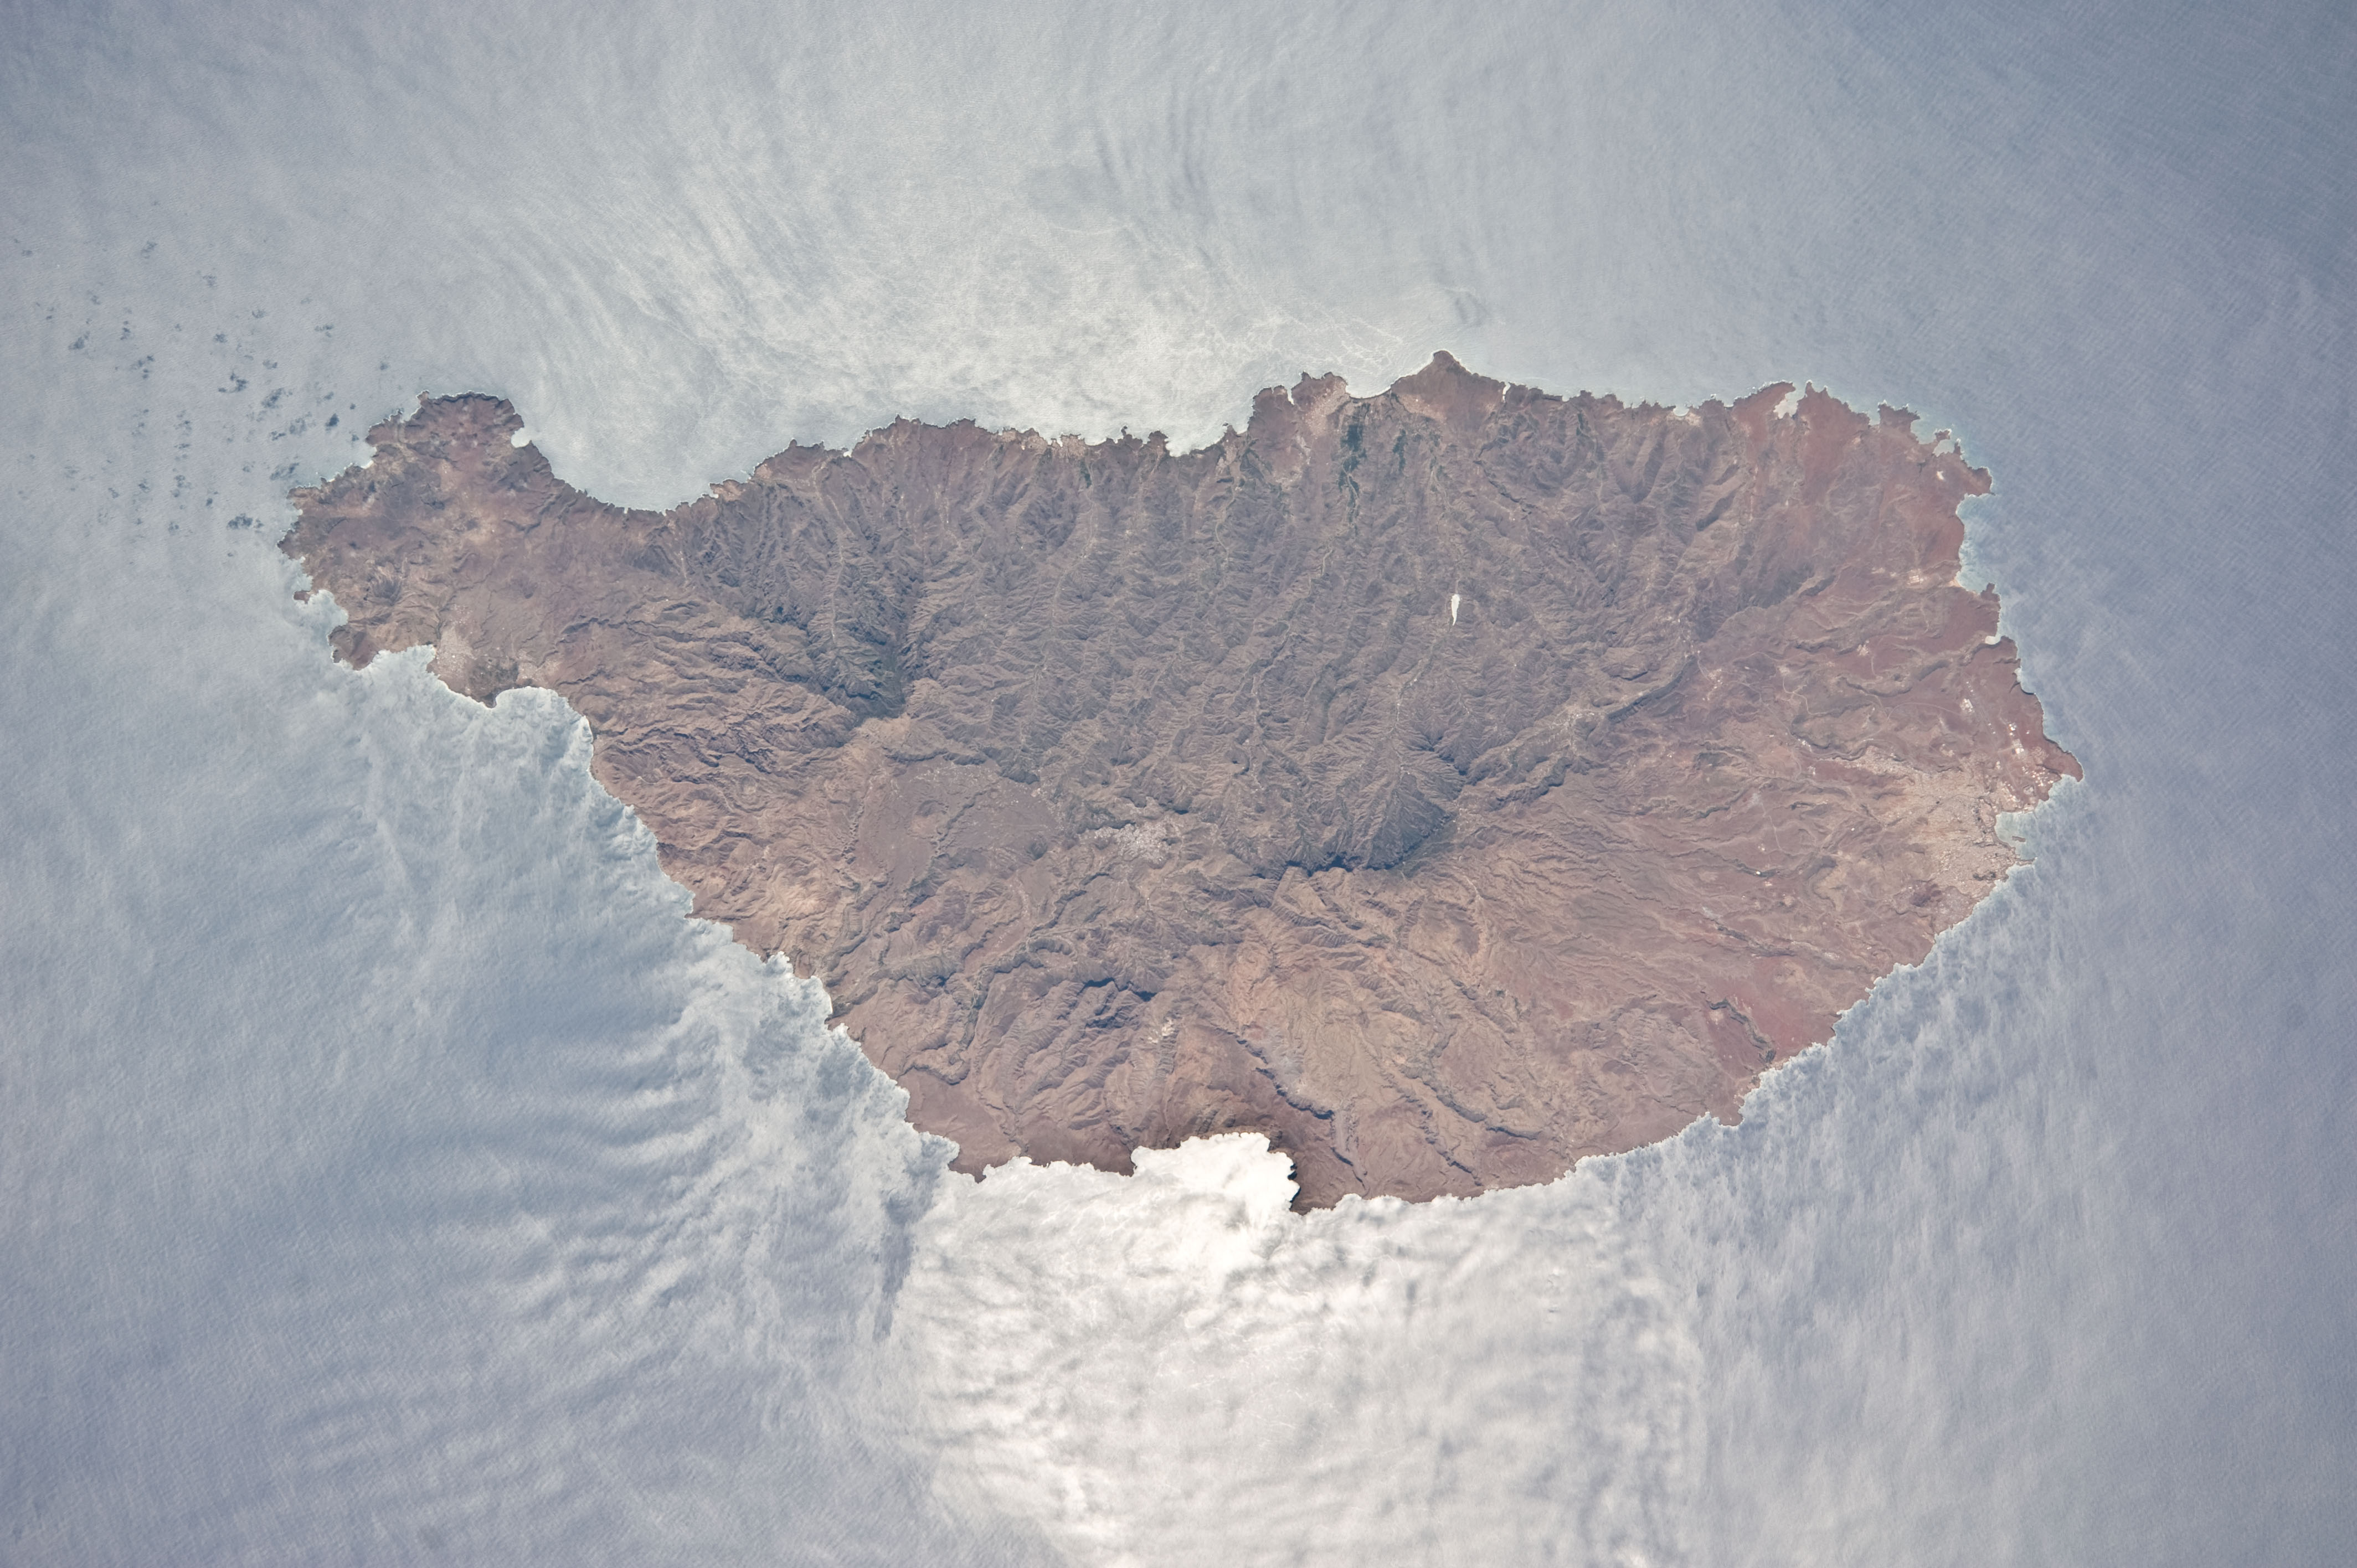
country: CAPE VERDE ISLANDS
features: SANTIAGO ISLAND, PRAIA, MTS., VOLCANIC FEATURES, RAVINES, GLINT, WAVES
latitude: 15.1
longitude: -23.7
